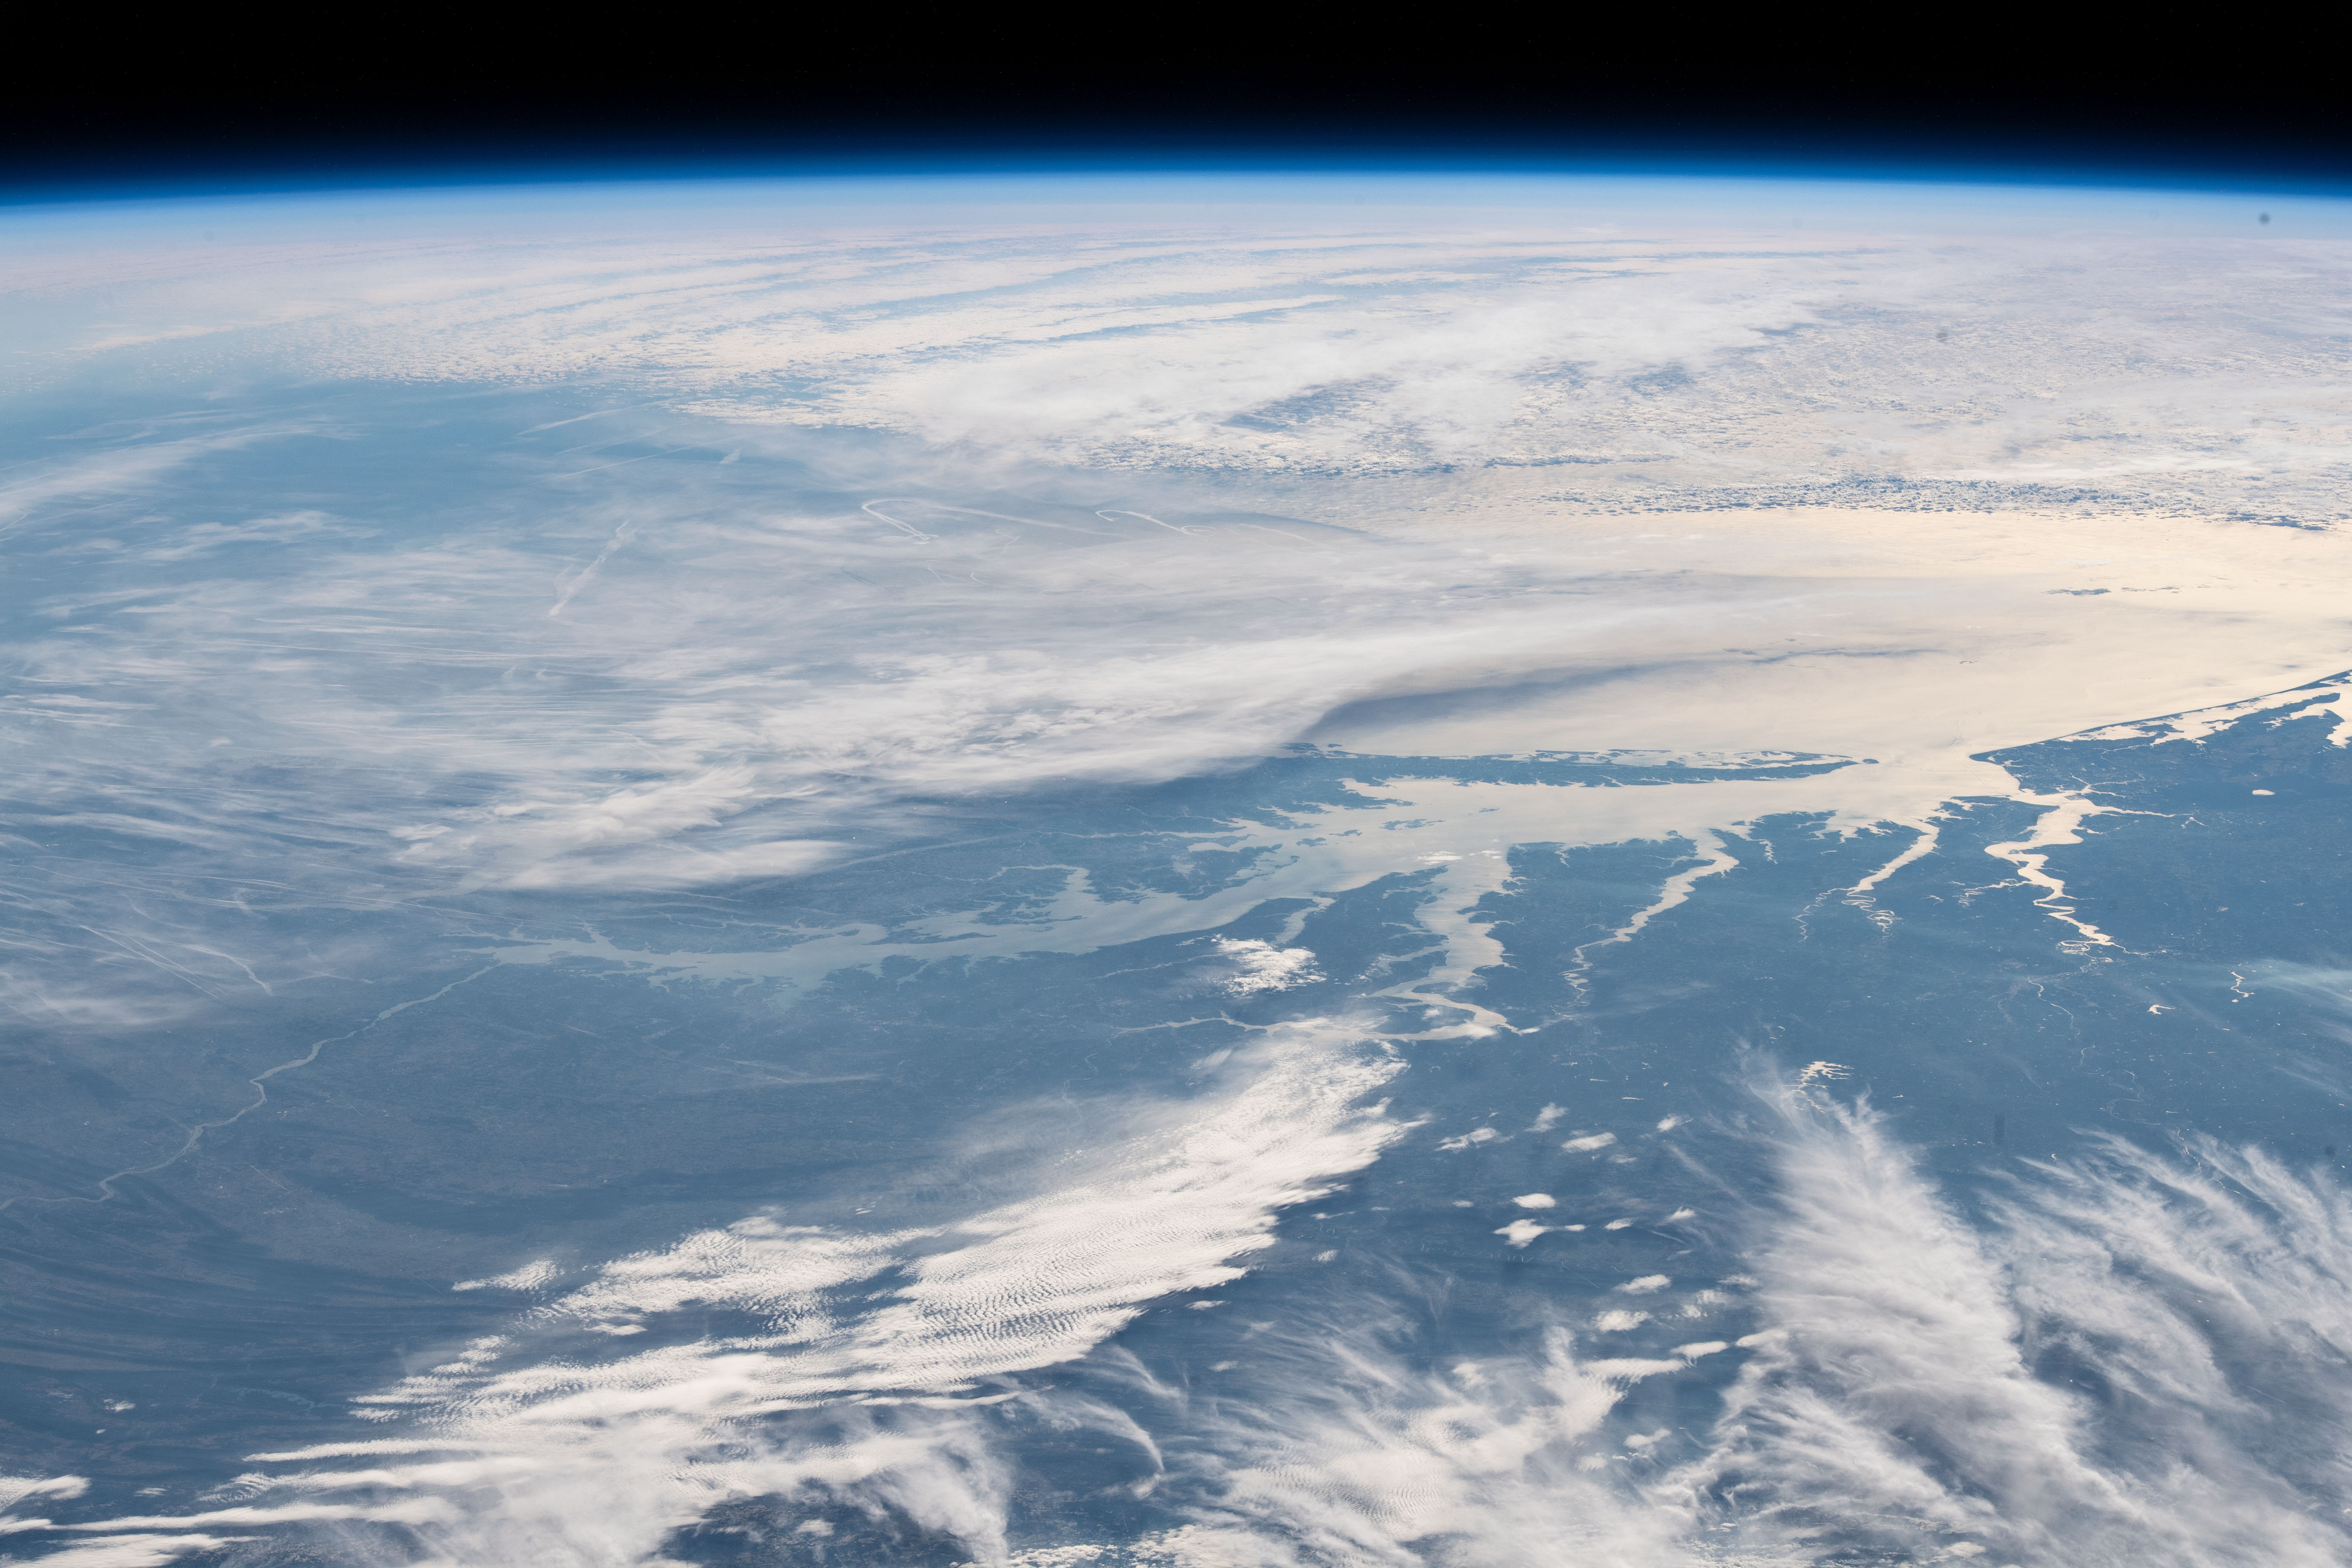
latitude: 38.1
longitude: -75.5
